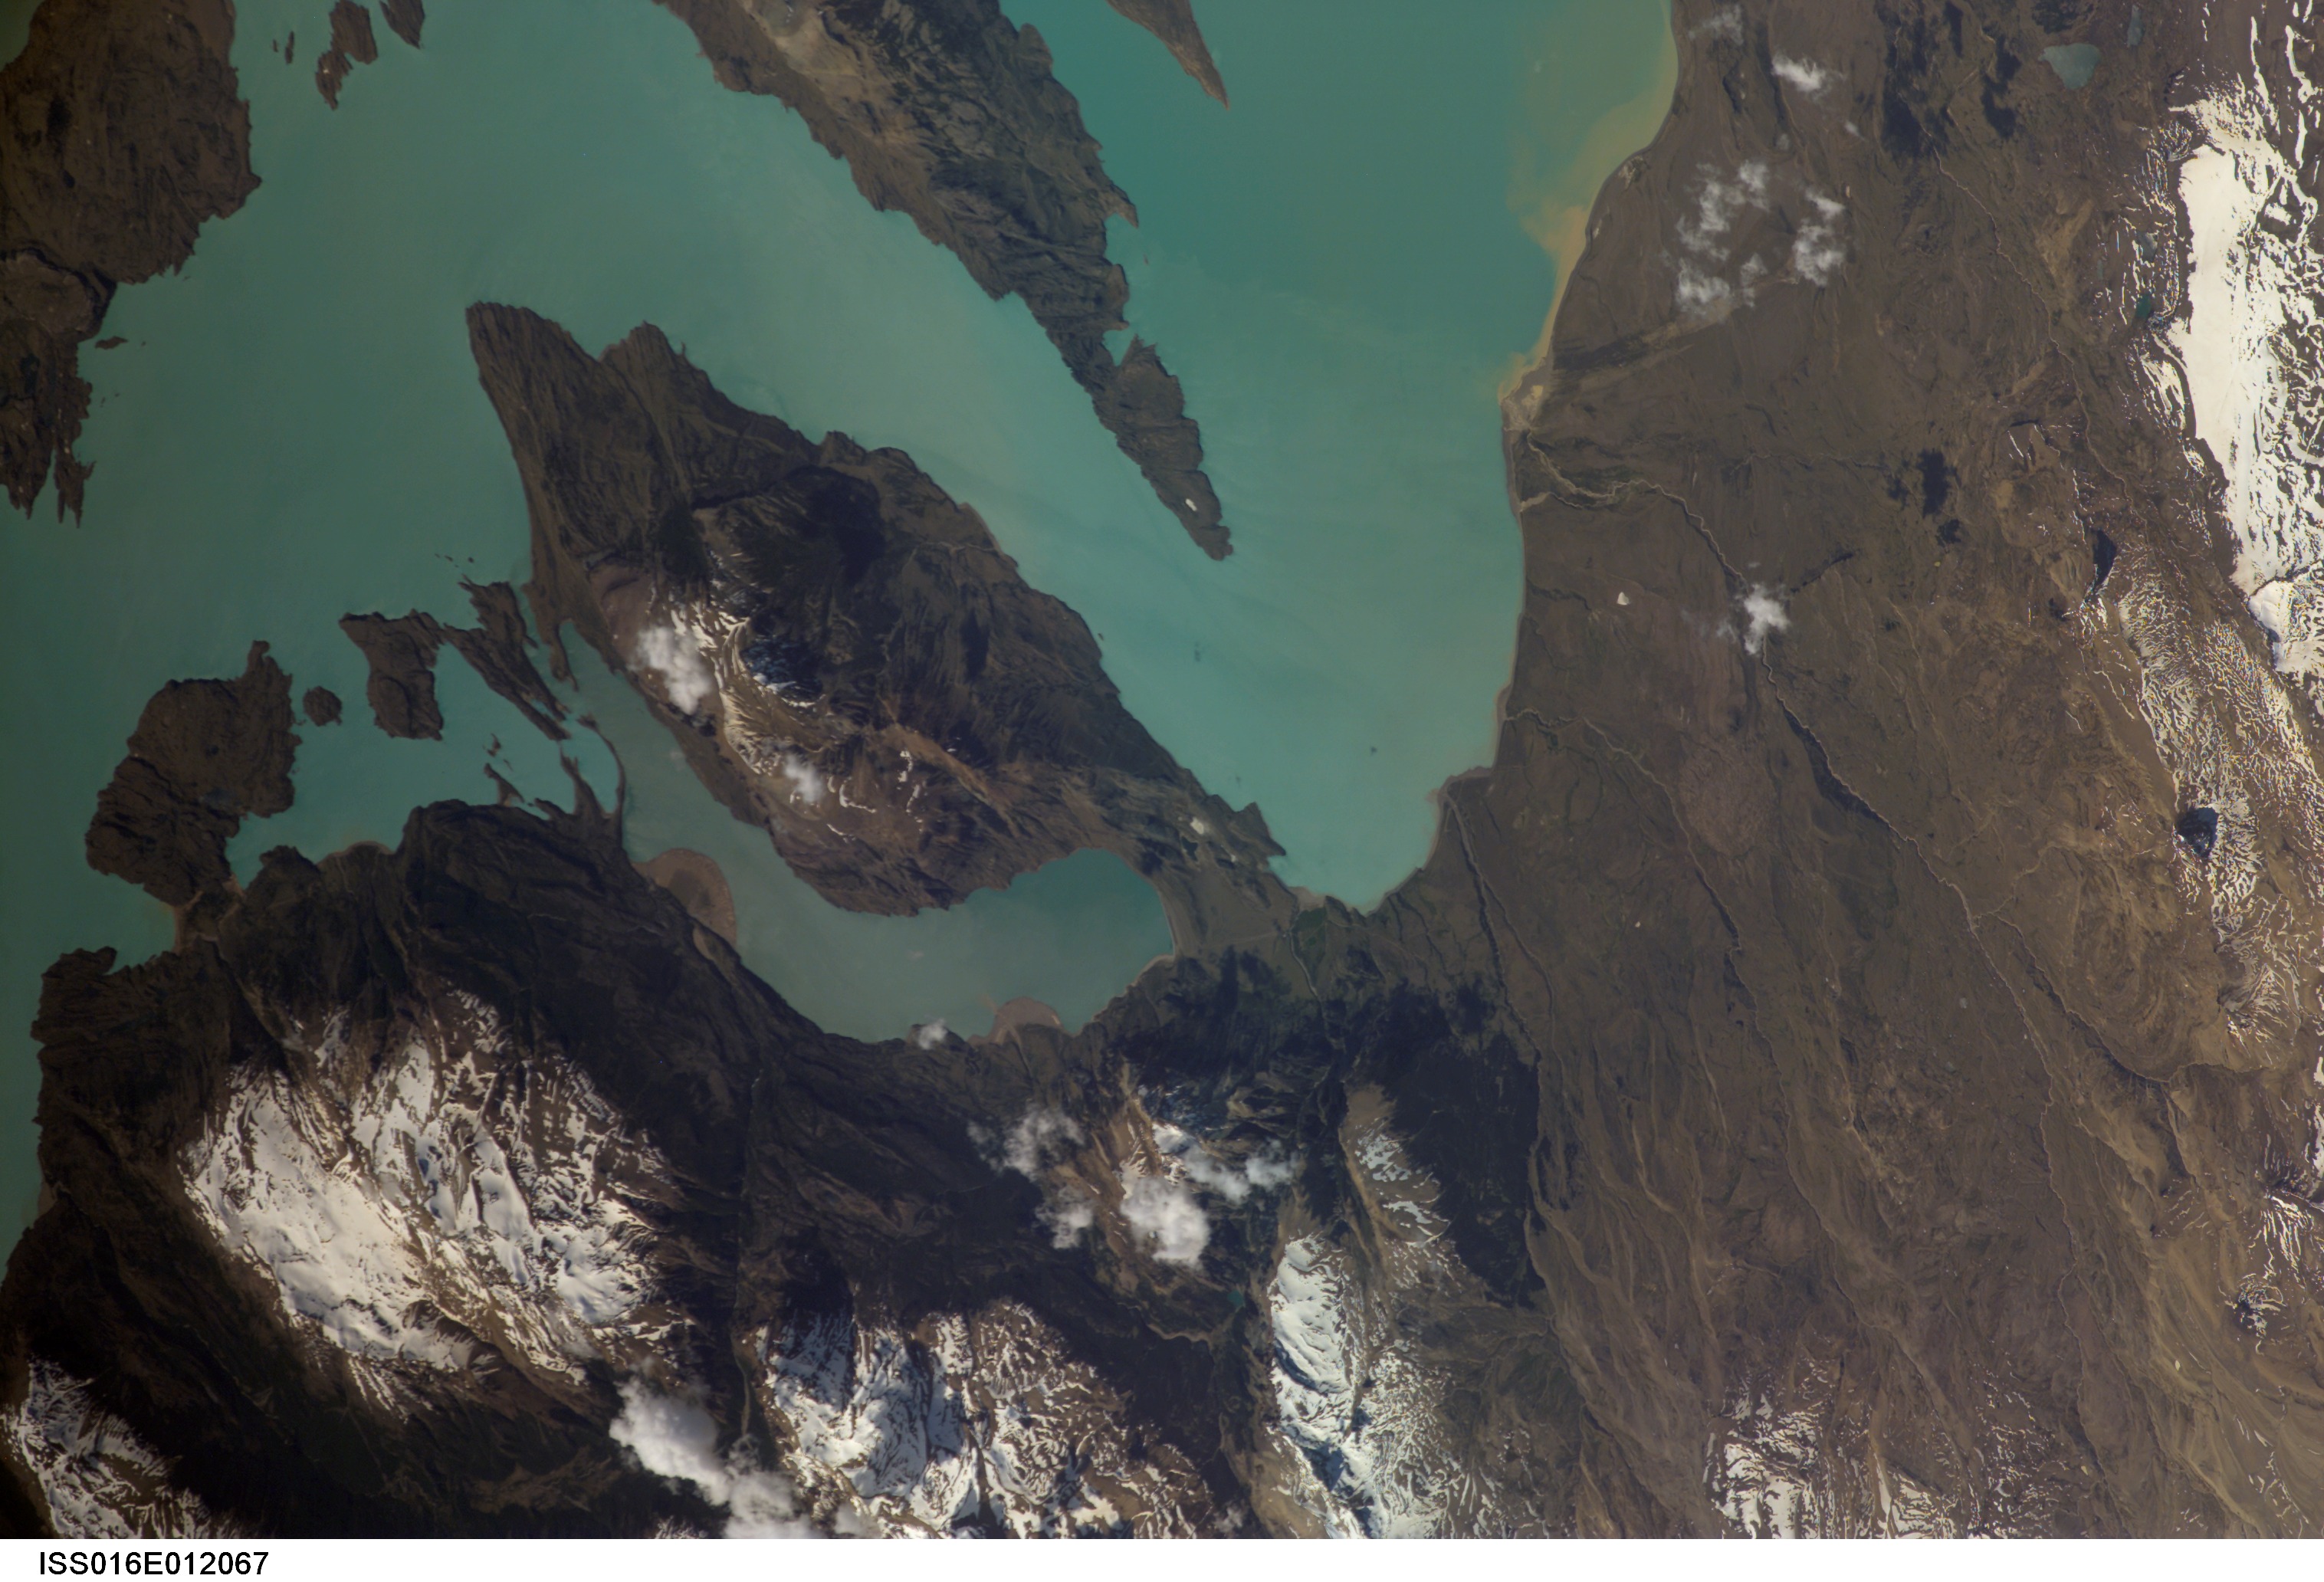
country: ARGENTINA
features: S. END OF L. SAN MARTIN
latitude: -49.1
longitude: -72.5
